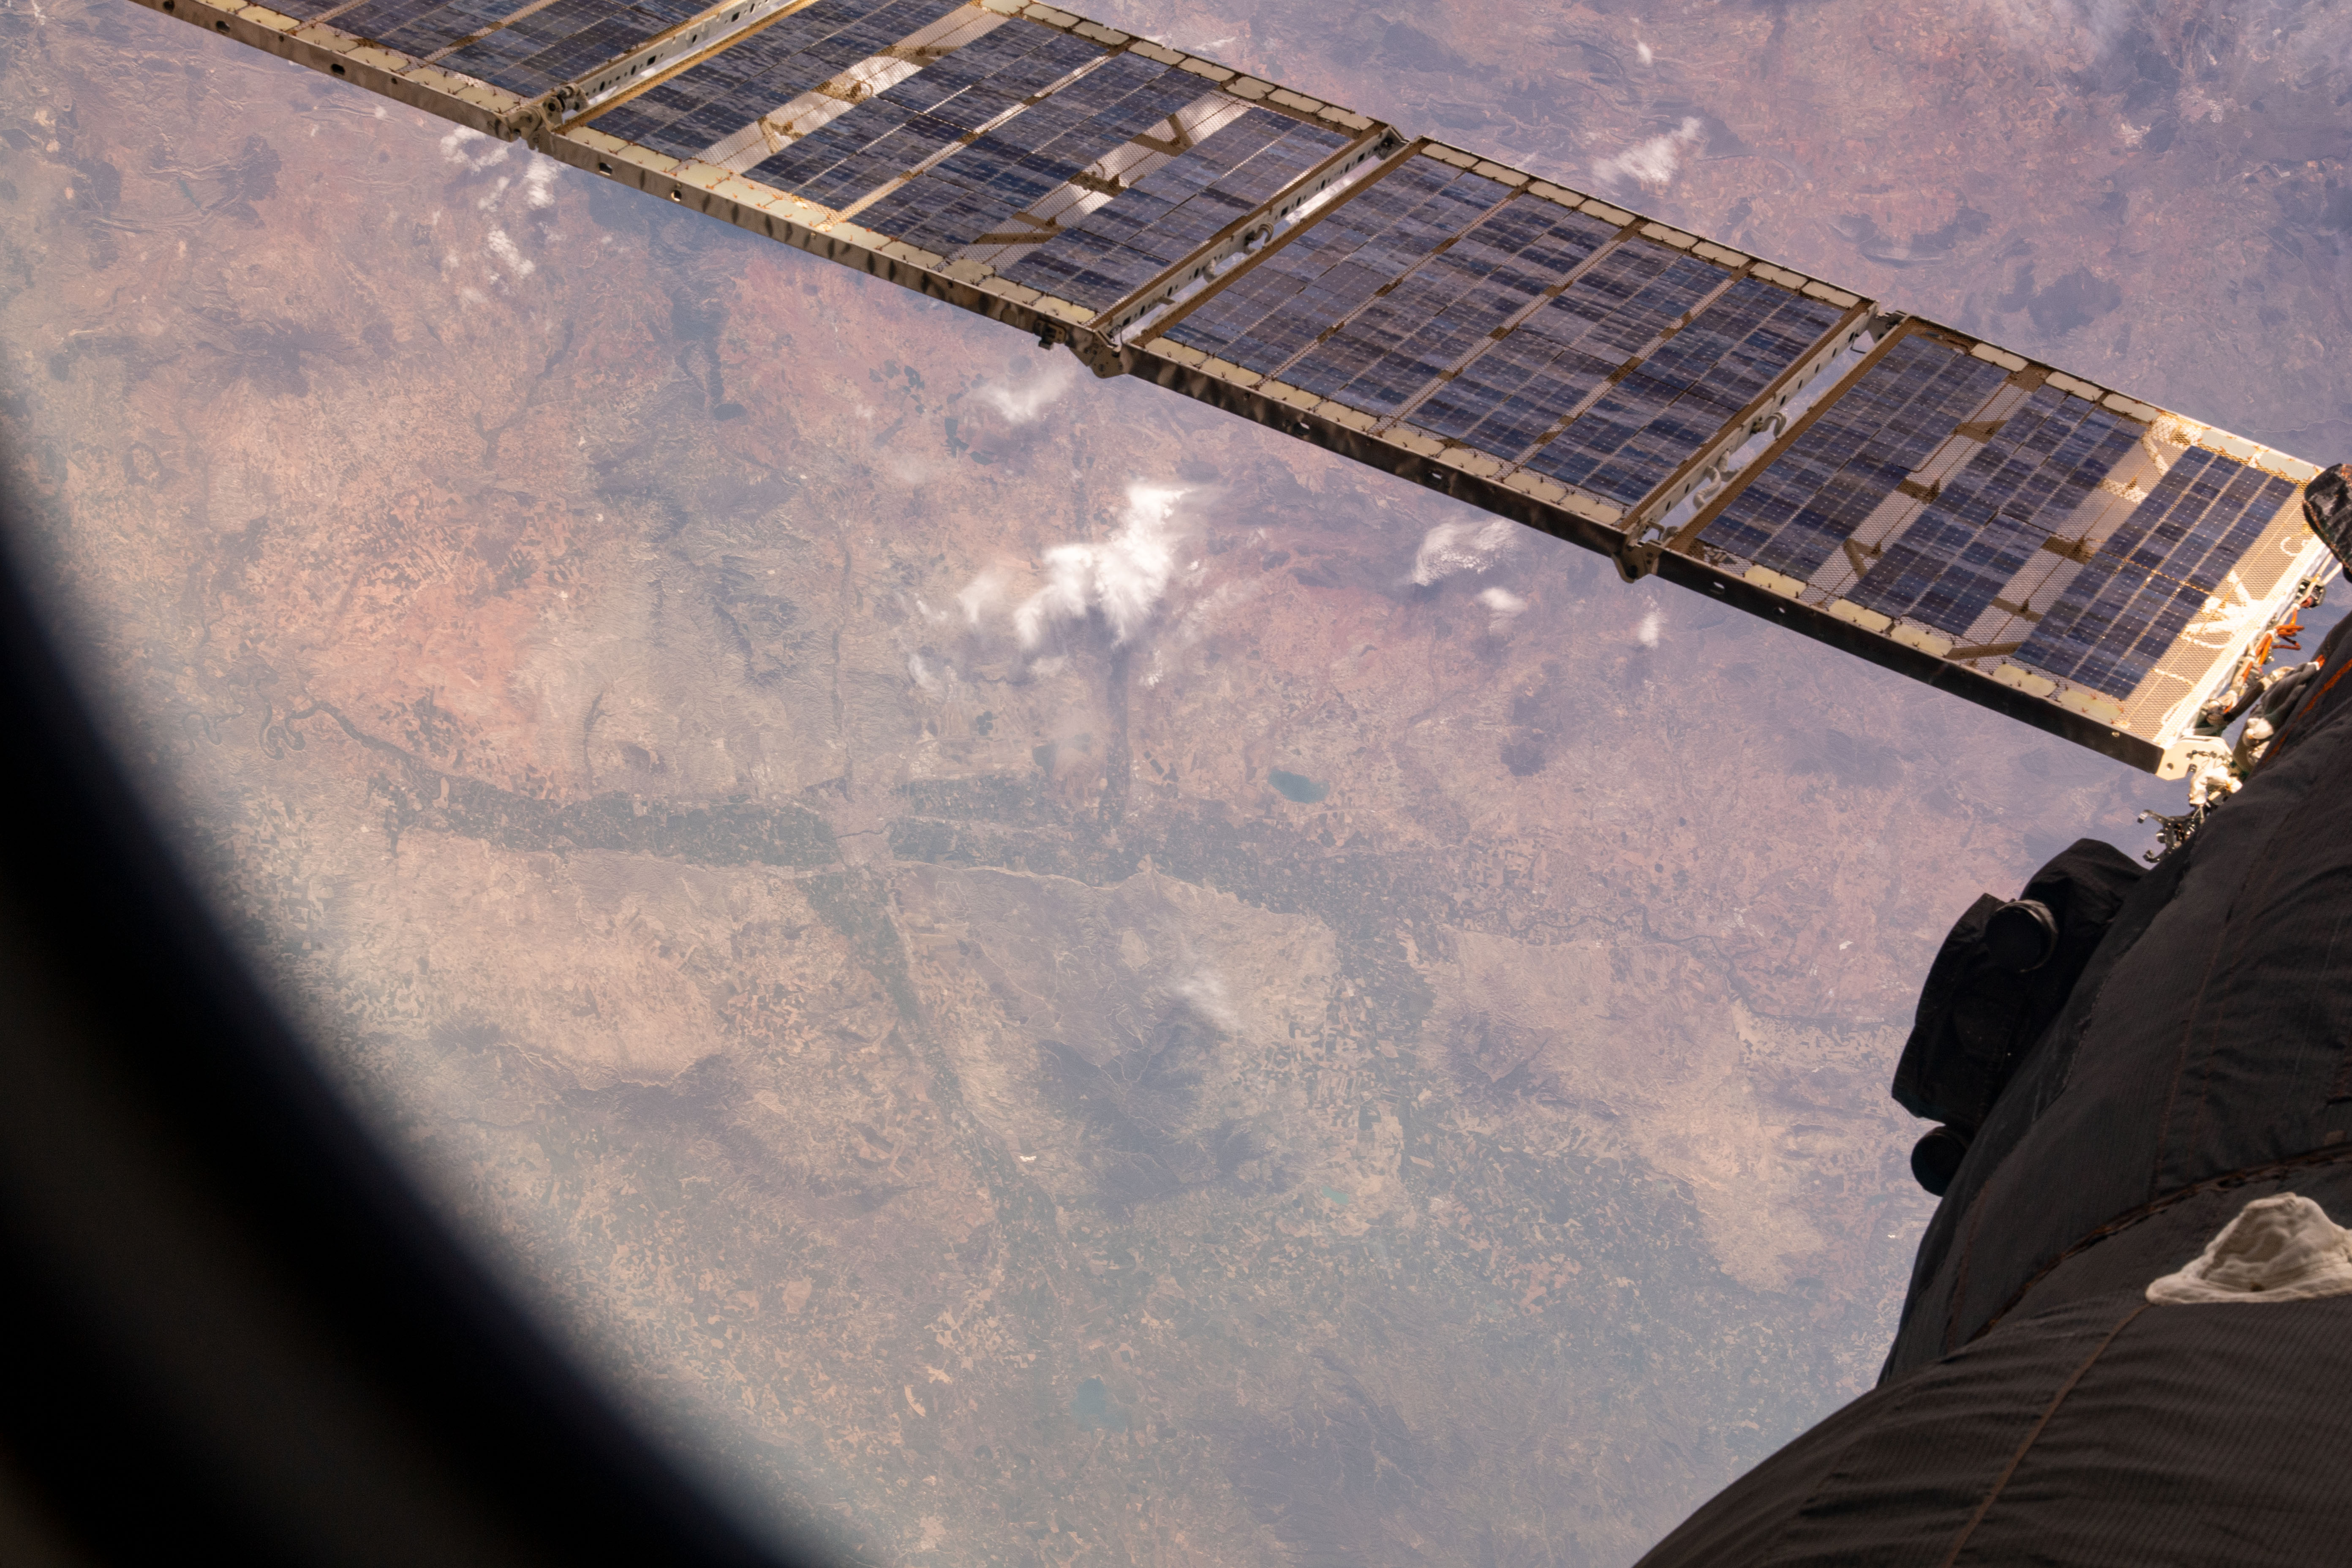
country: SPAIN
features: RESERVOIR OF NAVARRA
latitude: 41.8
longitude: -1.1
